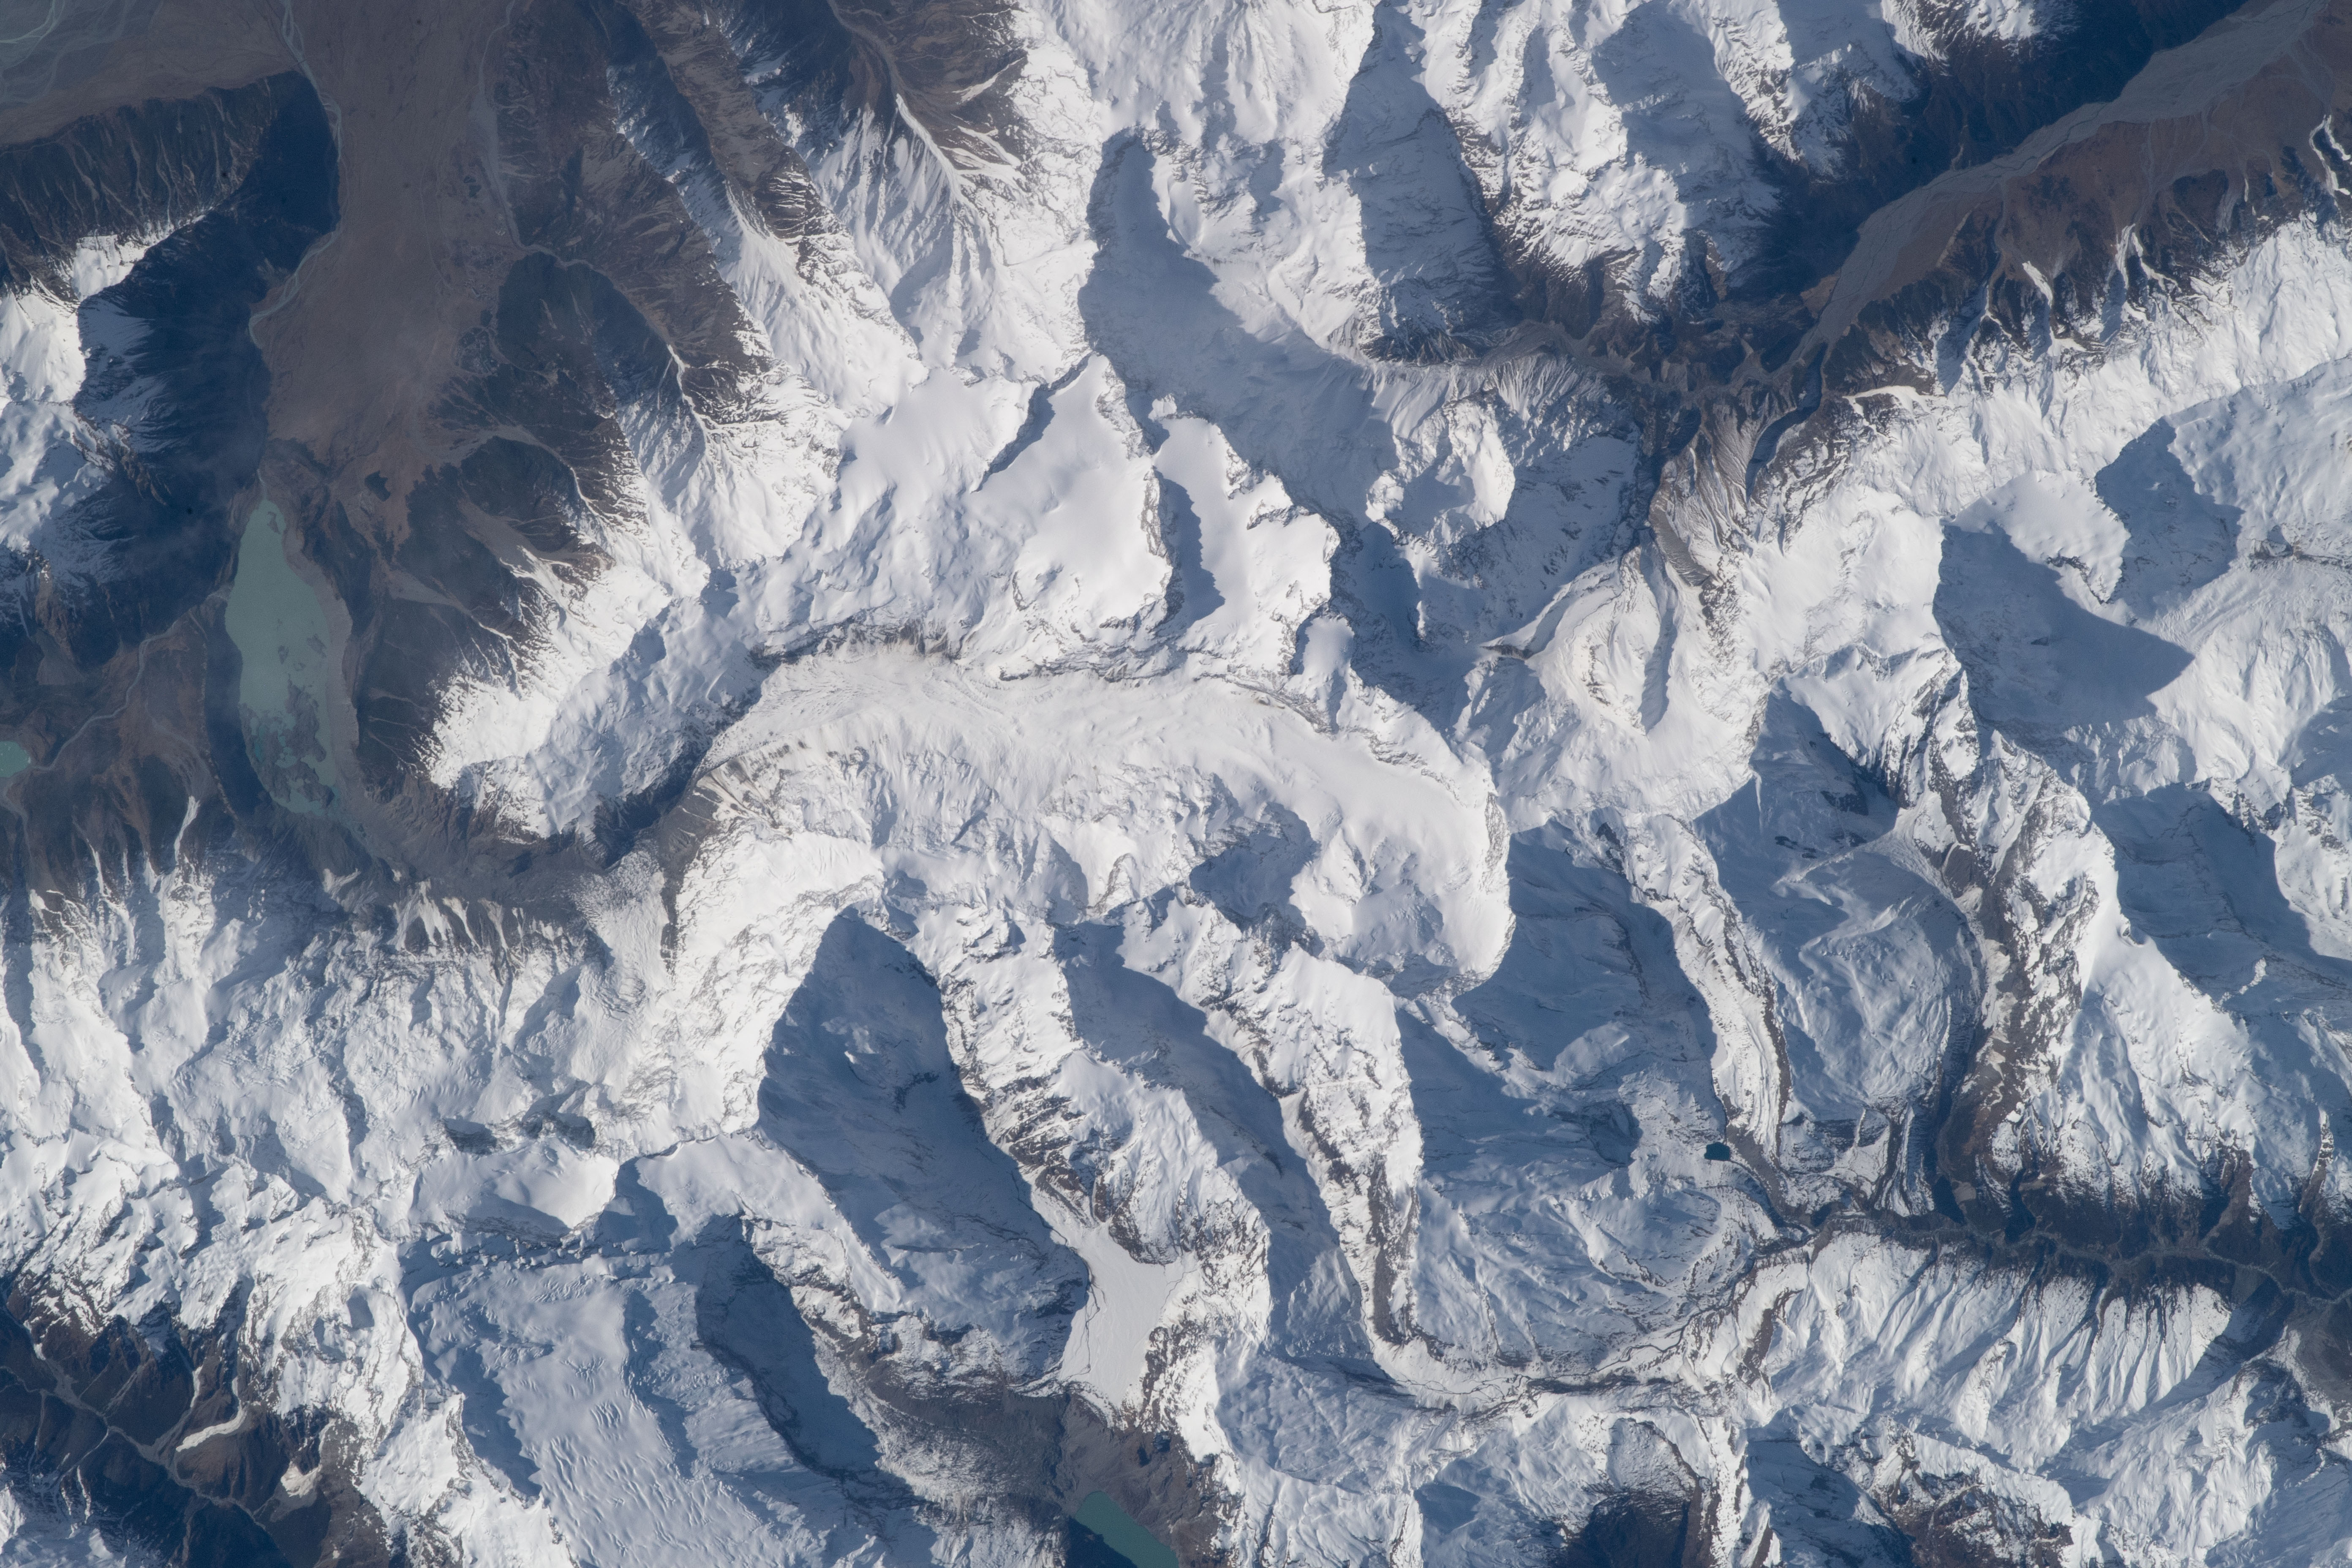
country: NEW ZEALAND-SI
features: MOUNT COOK NATIONAL PARK, MOUNT SEALY, TASMAN RIVER
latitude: -43.7
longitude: 170.0
